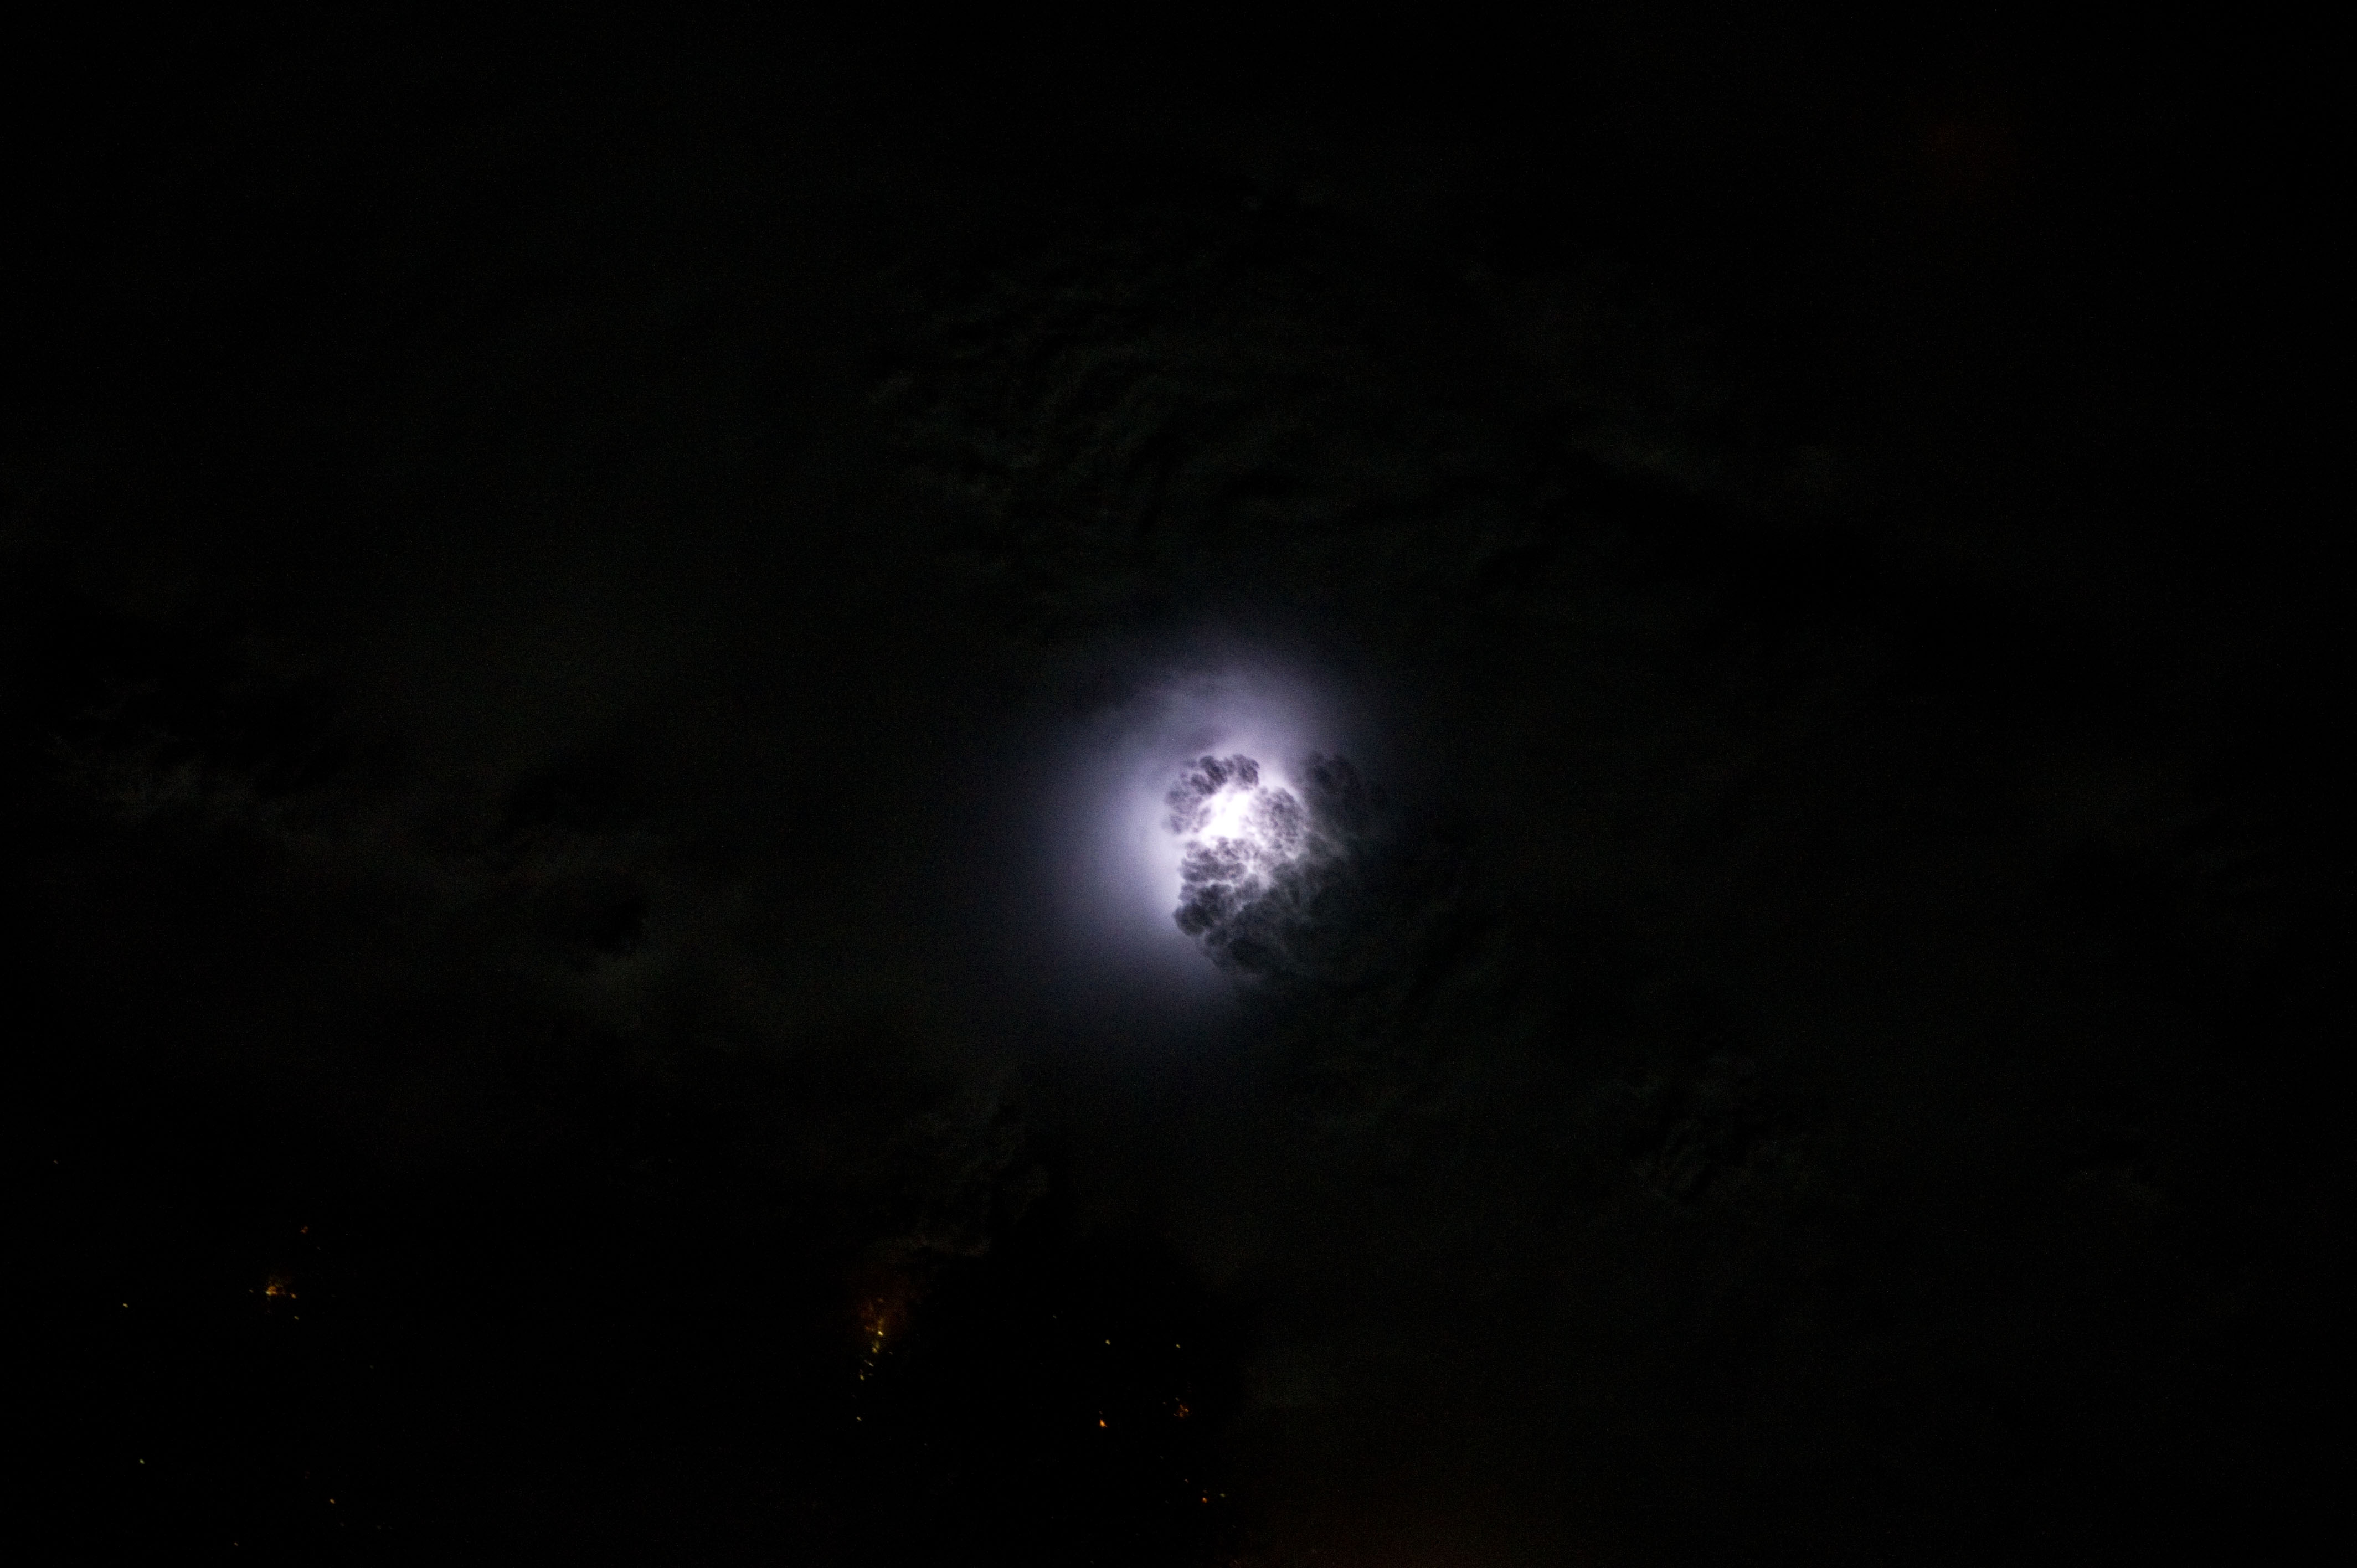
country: USA-OKLAHOMA
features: LIGHTNING AT NIGHT
